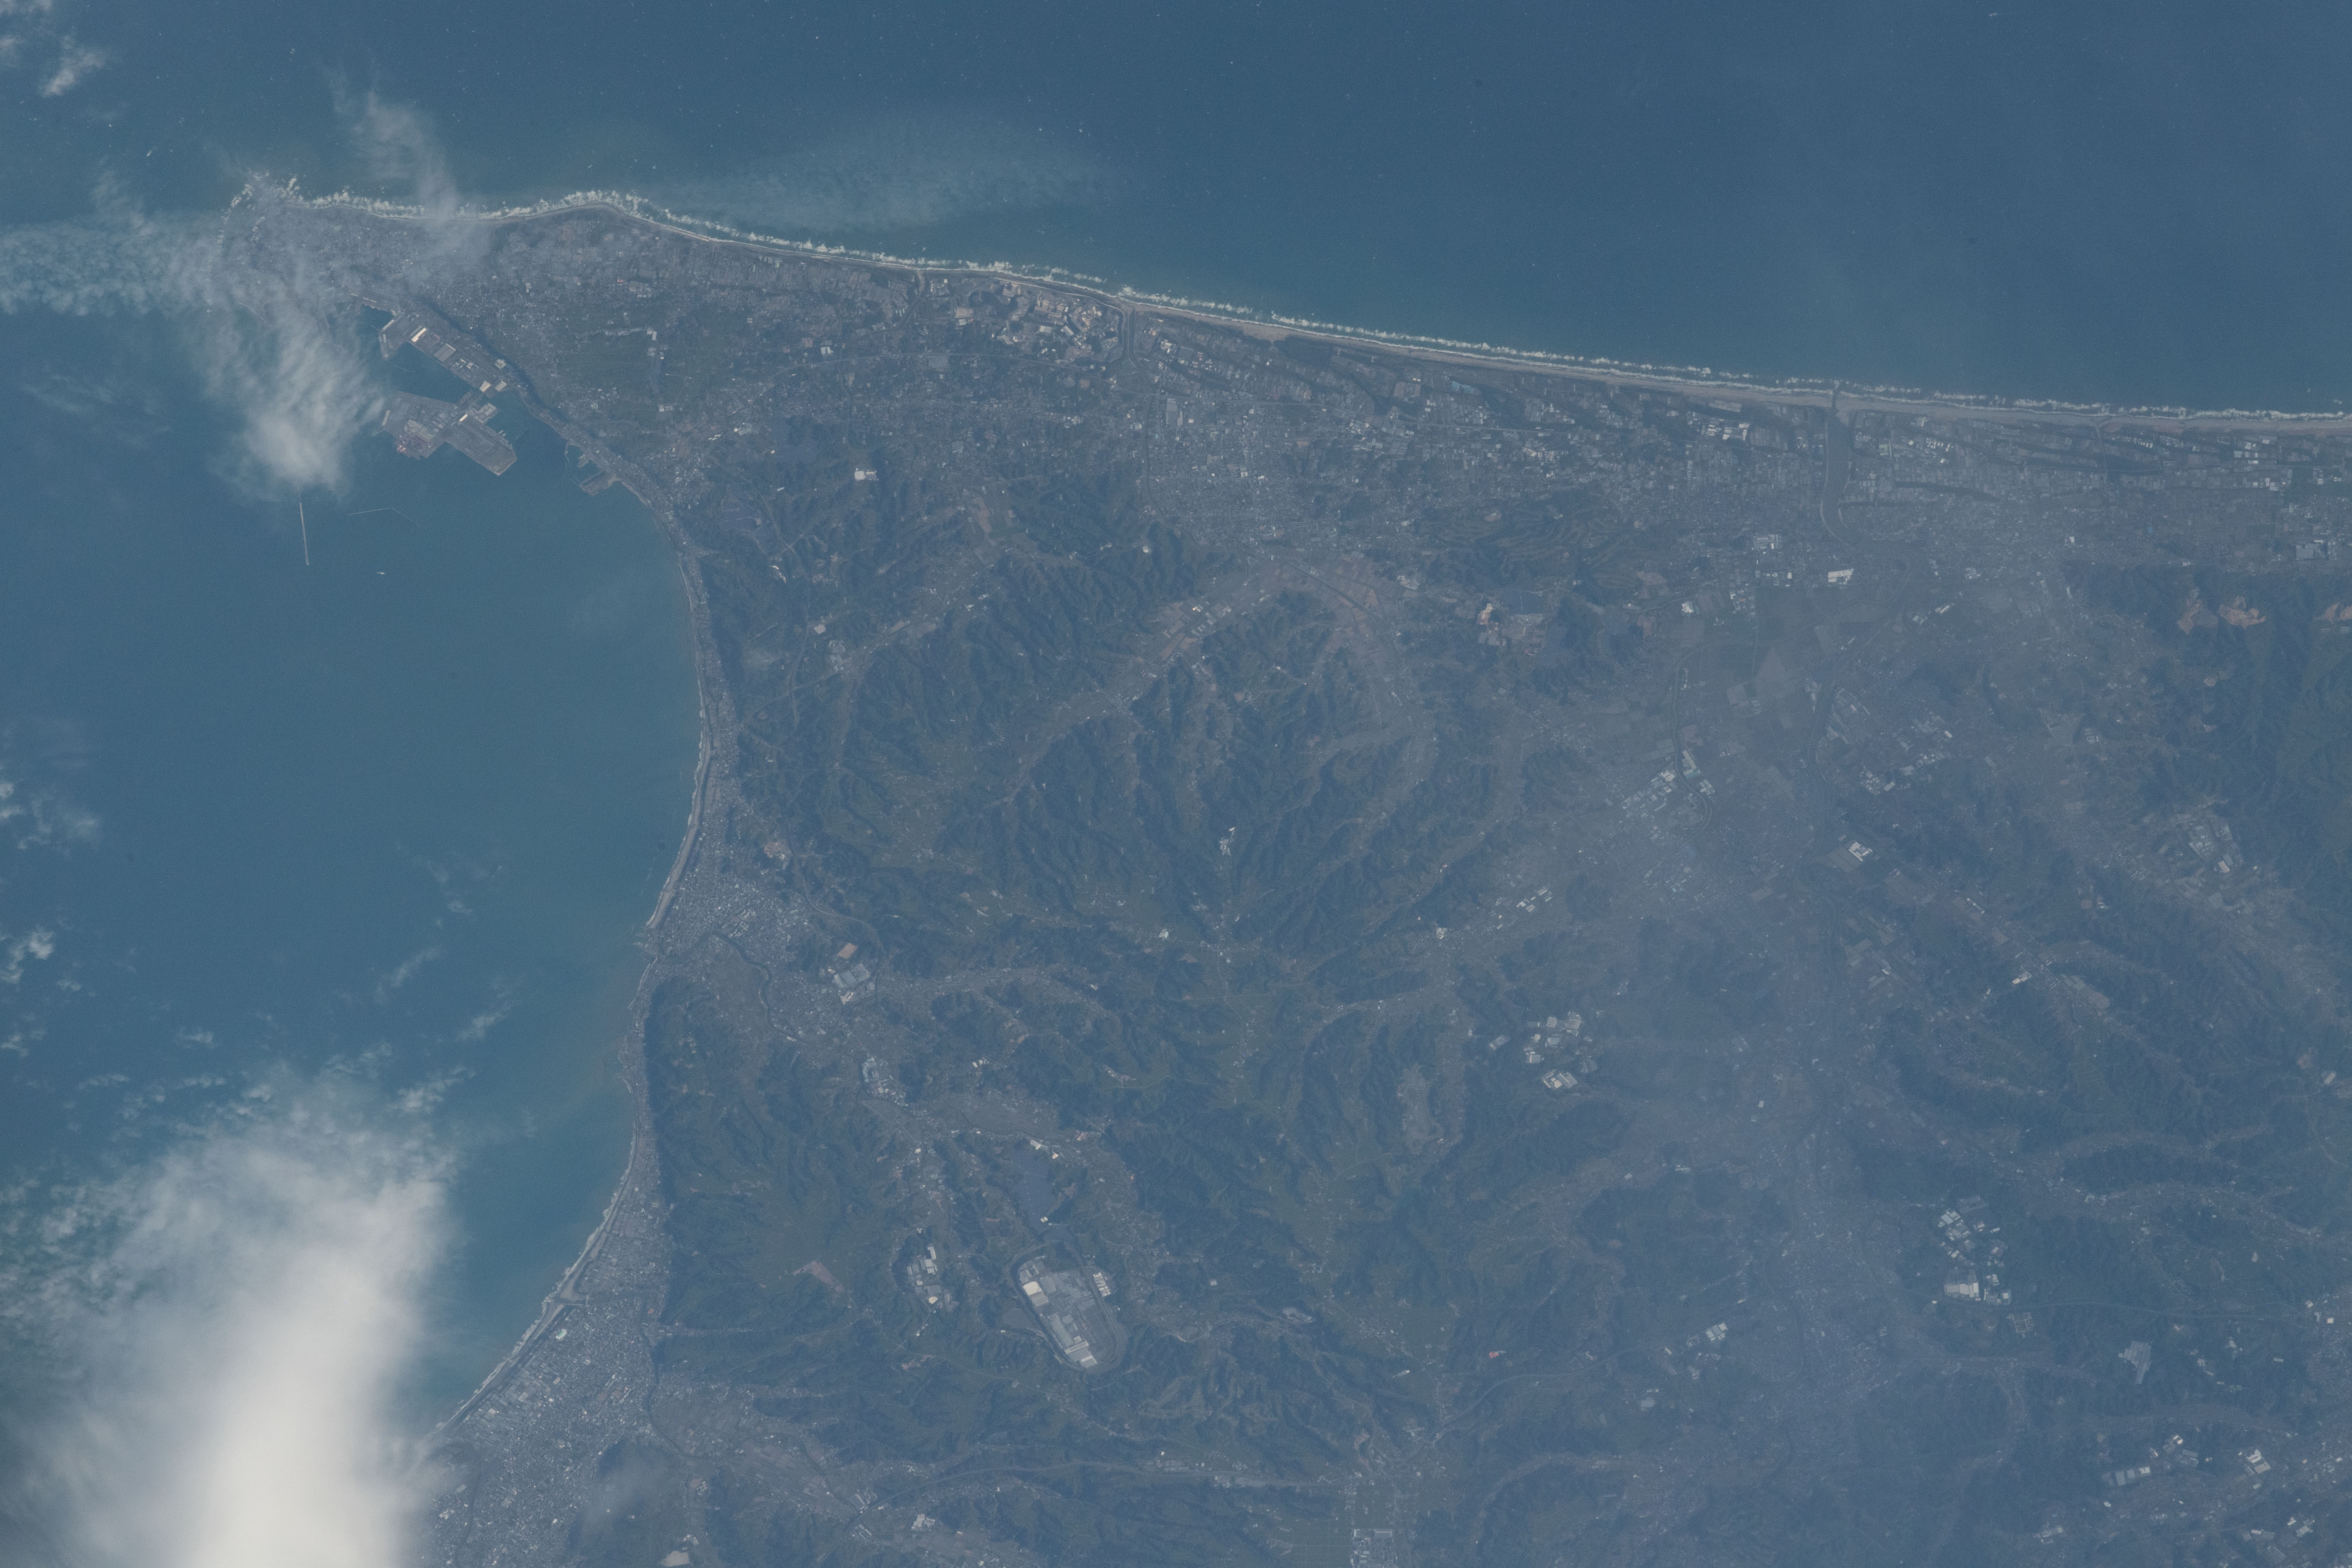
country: JAPAN
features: OMAEZAKI CITY
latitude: 34.6
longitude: 138.1
